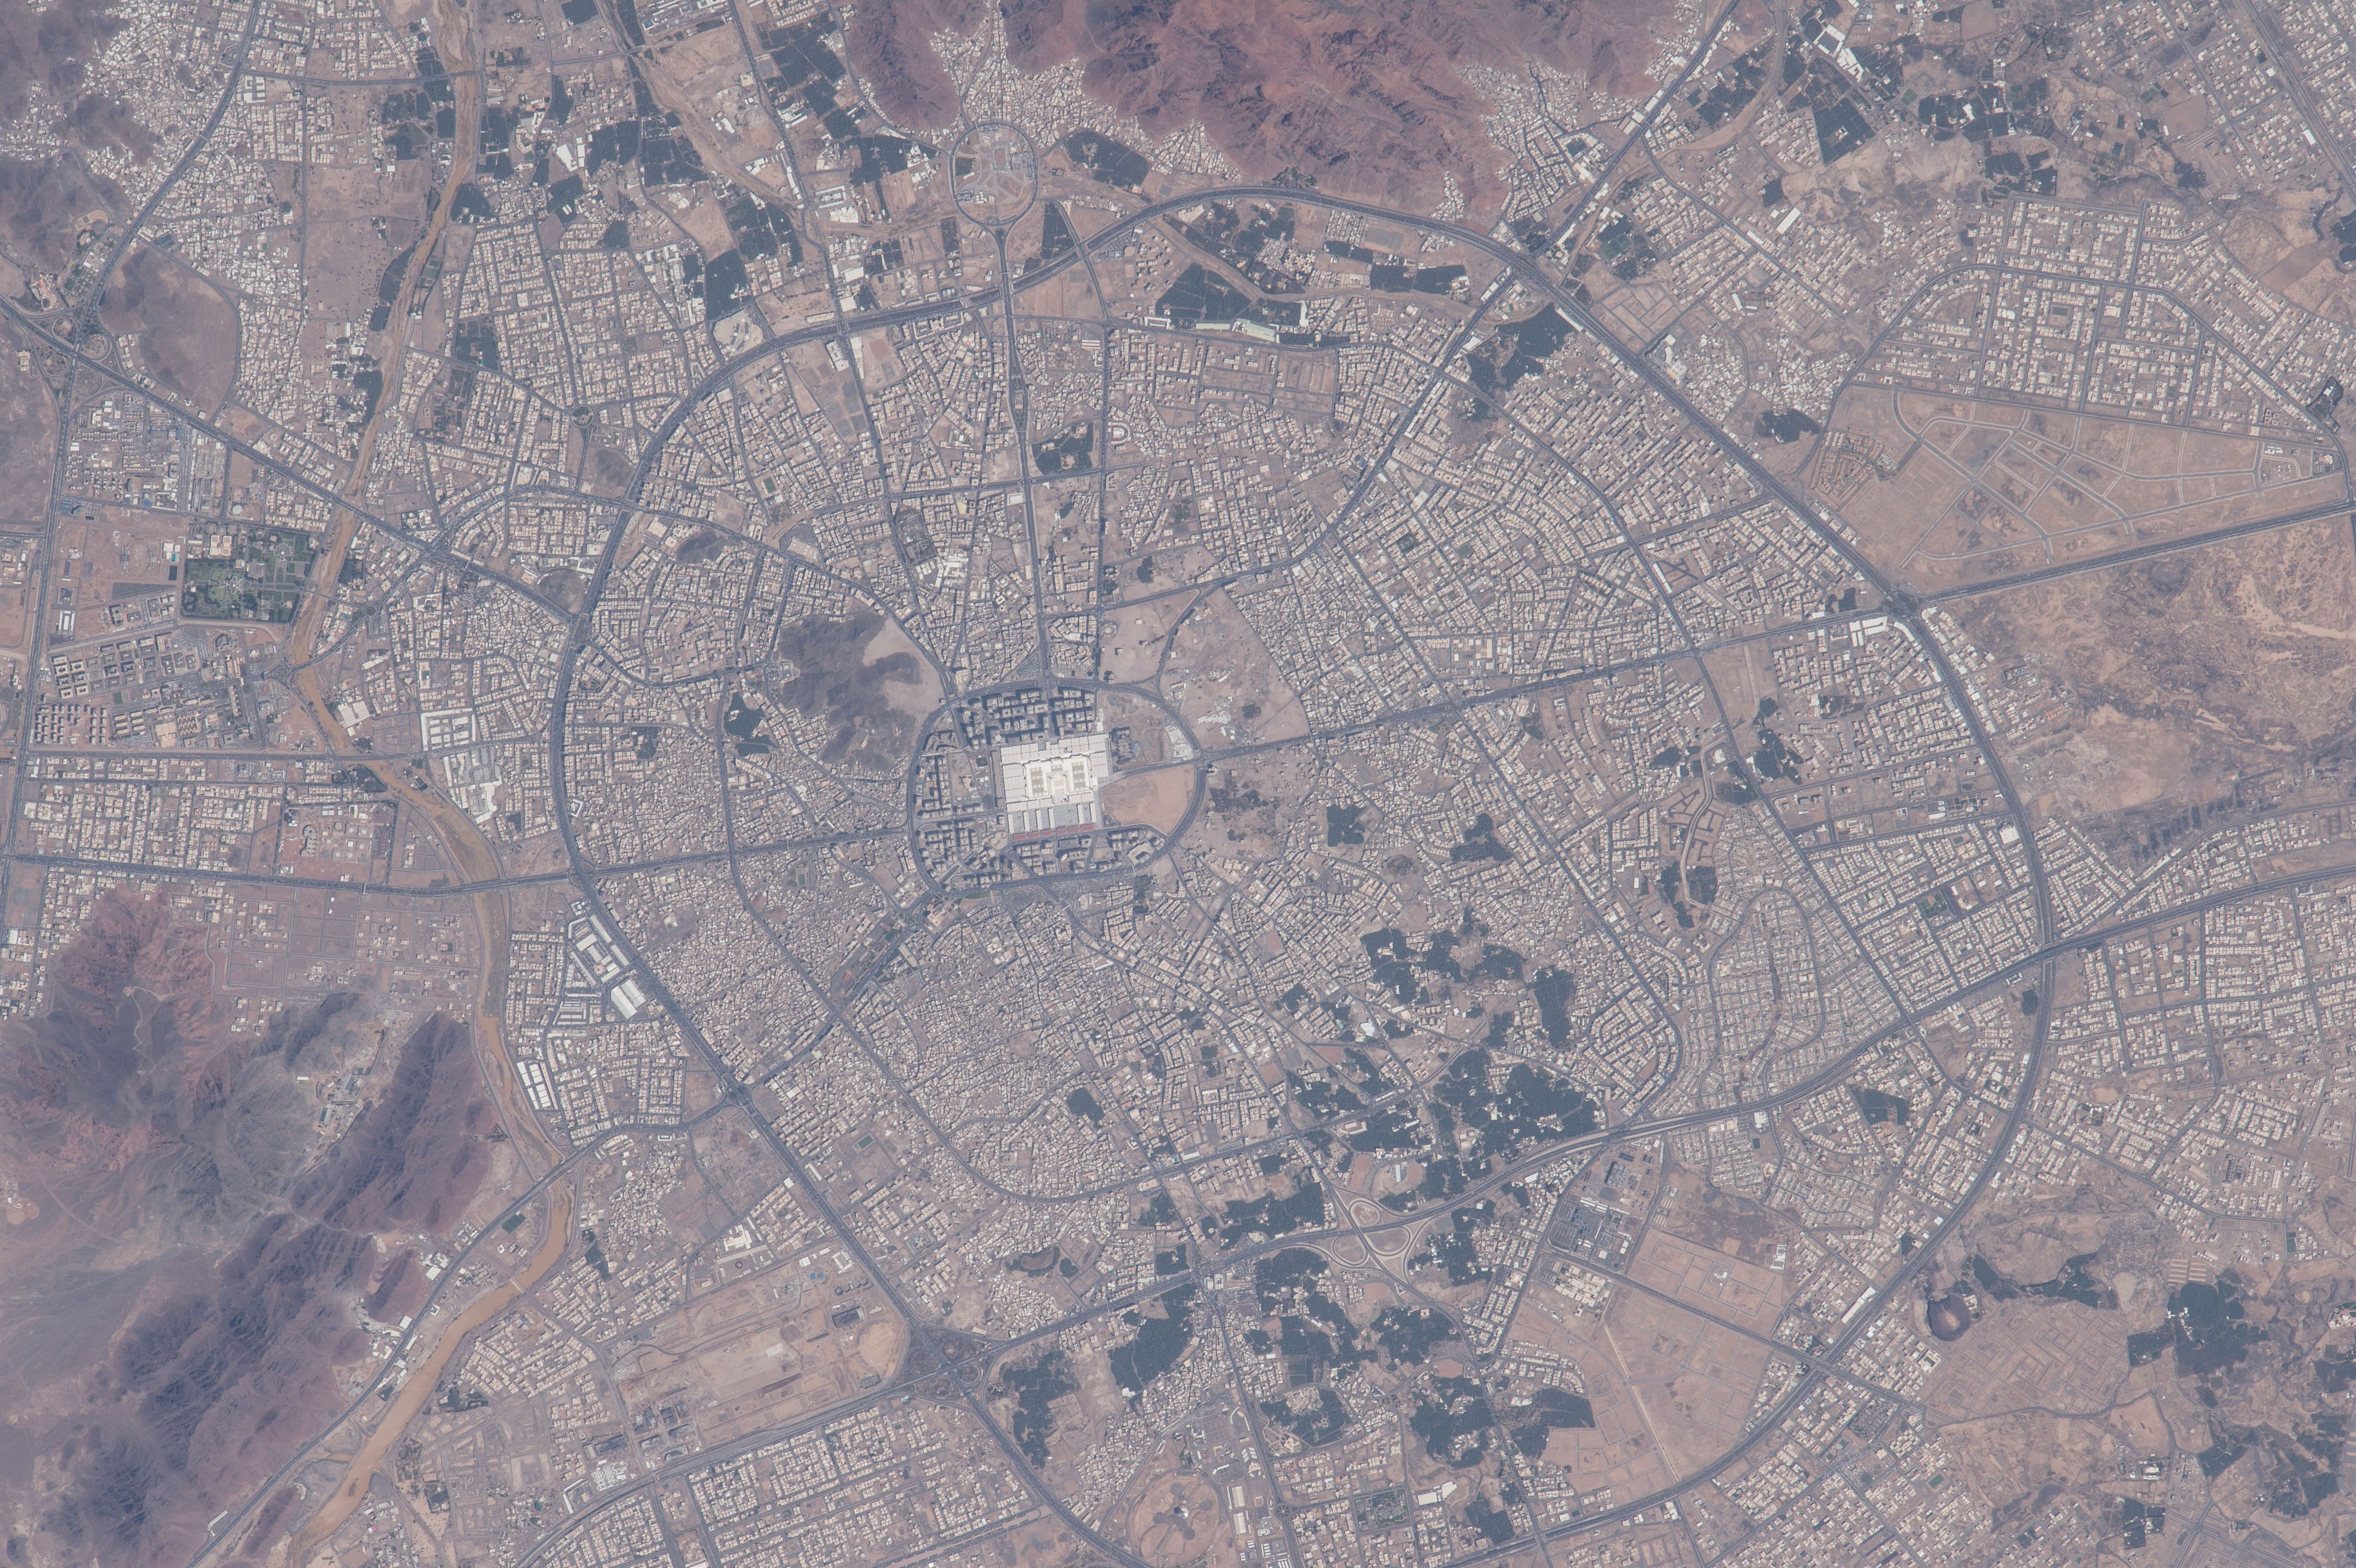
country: SAUDI ARABIA
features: MEDINA, PROPHET'S MOSQUE, ROADS
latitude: 24.4
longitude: 39.5
